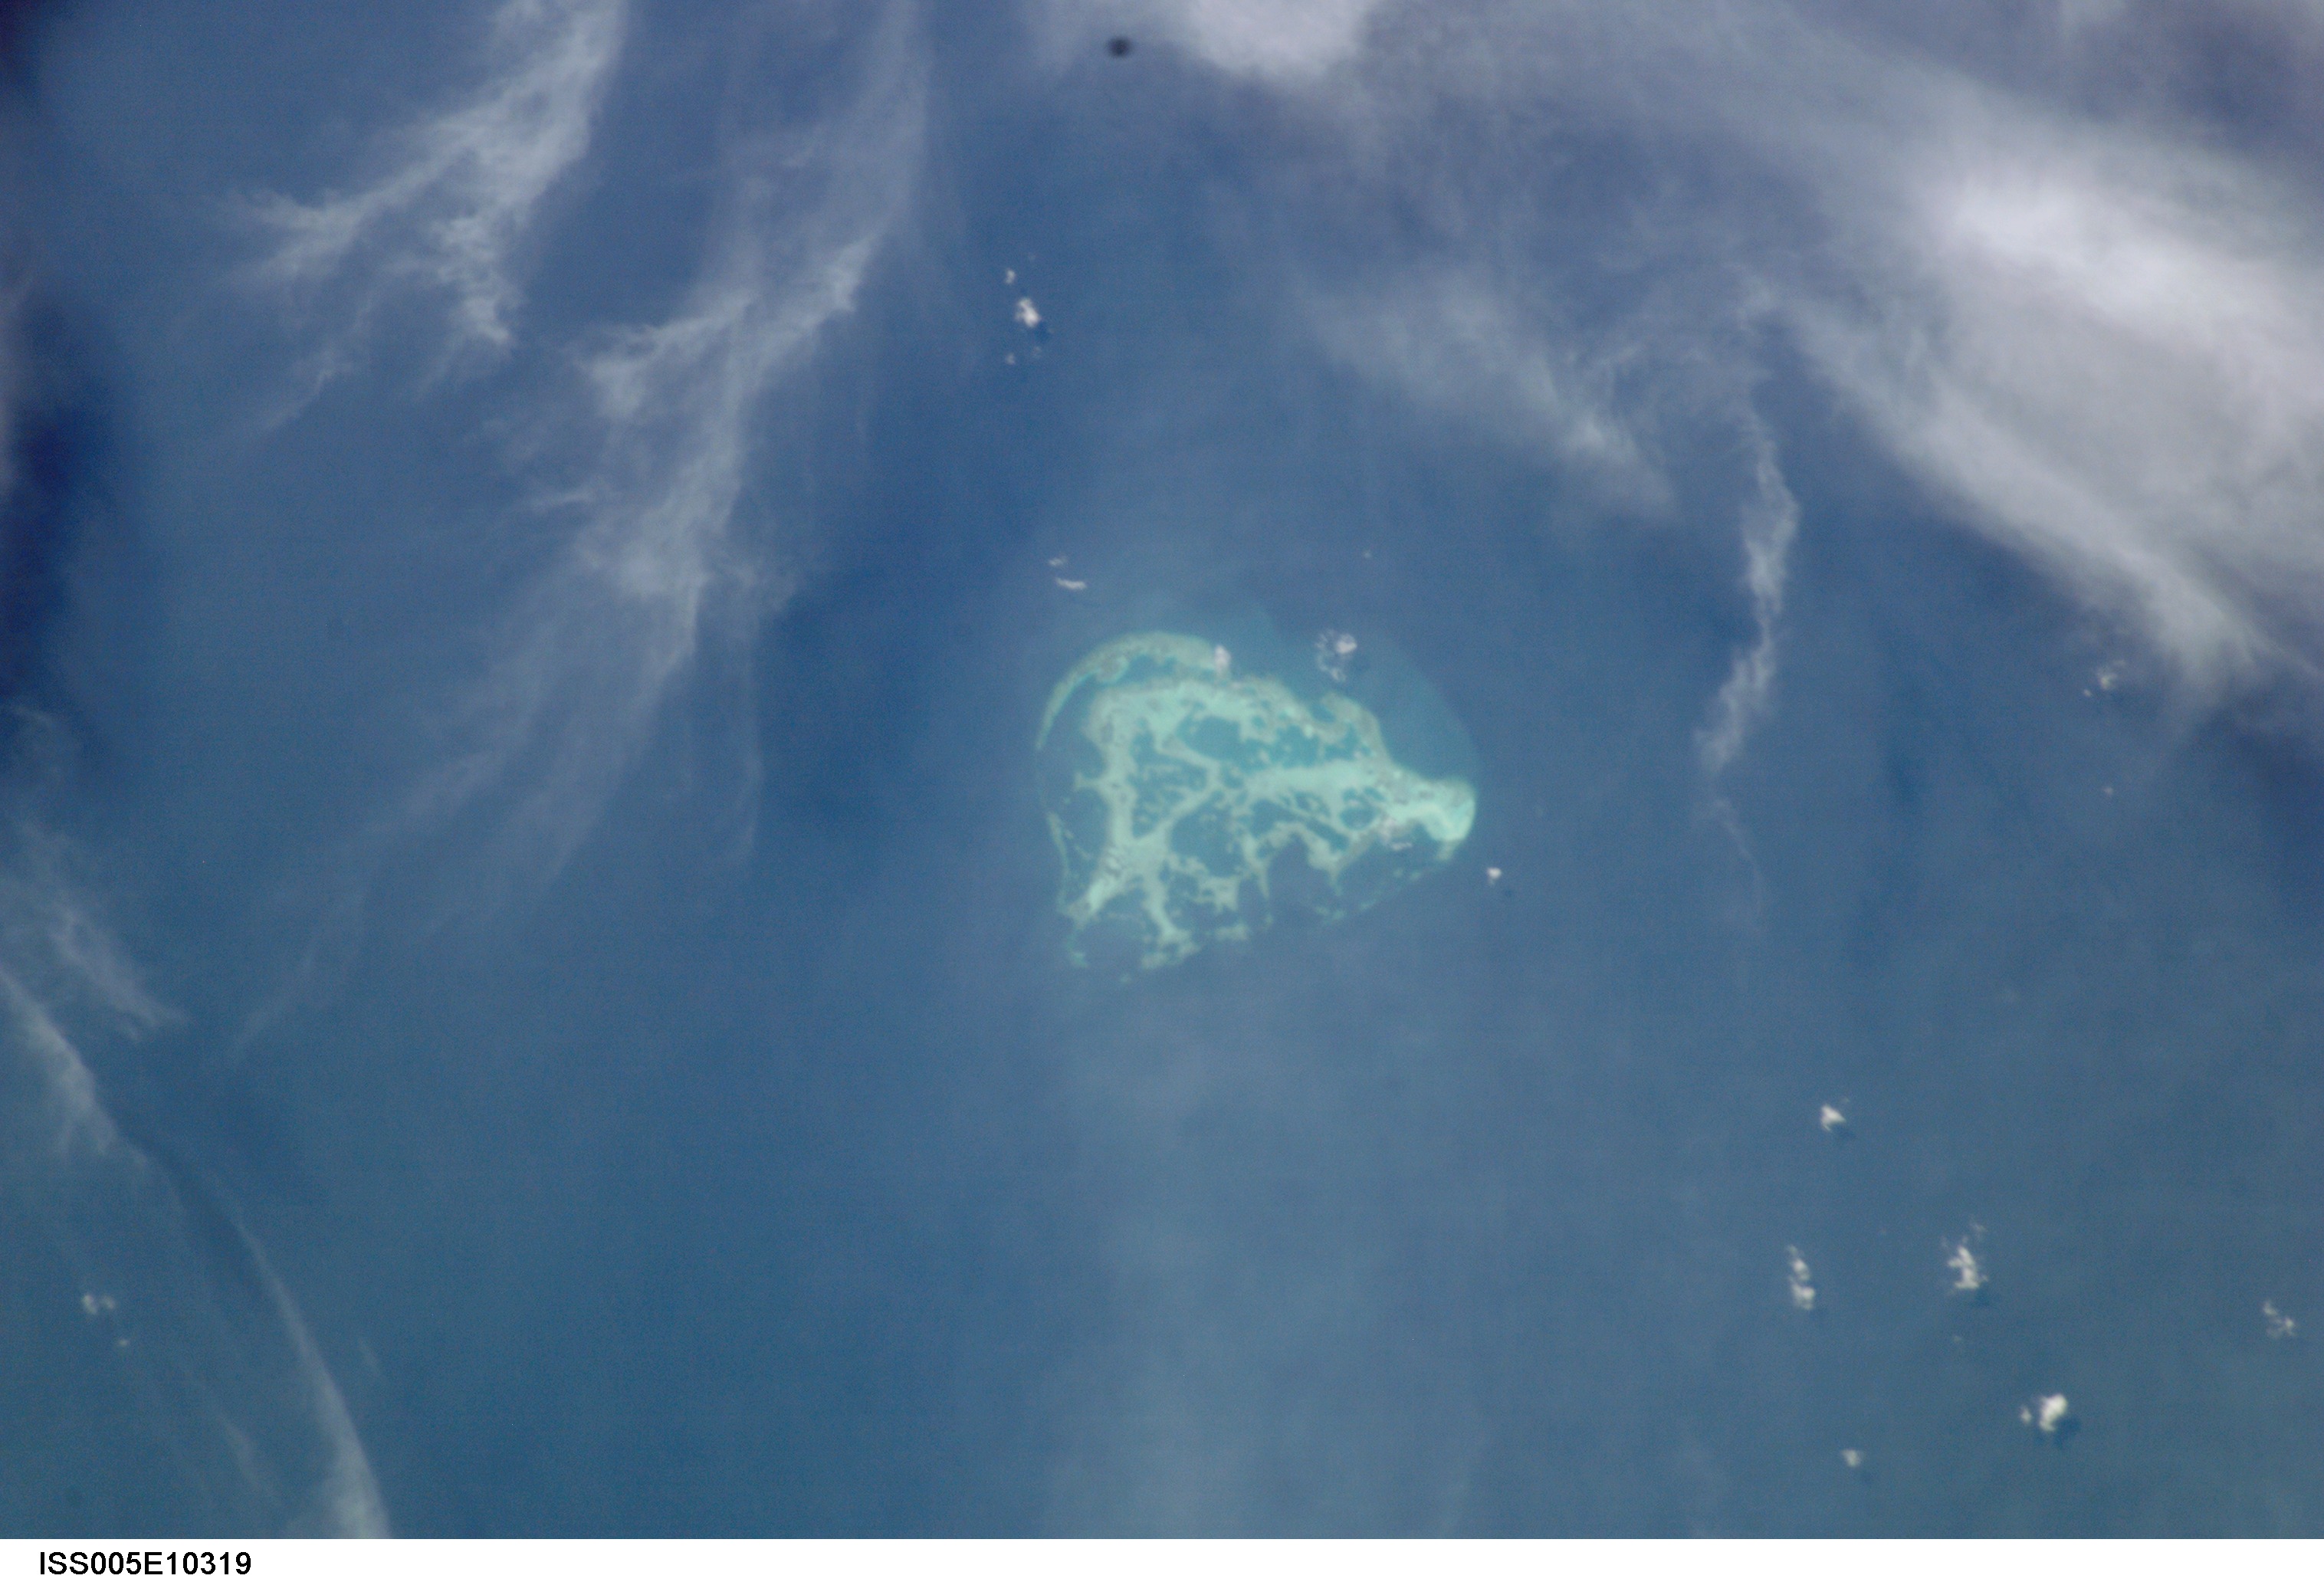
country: INDONESIA-B
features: CORAL REEF NEAR TIMBUHAN
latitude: 2.0
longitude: 118.5
